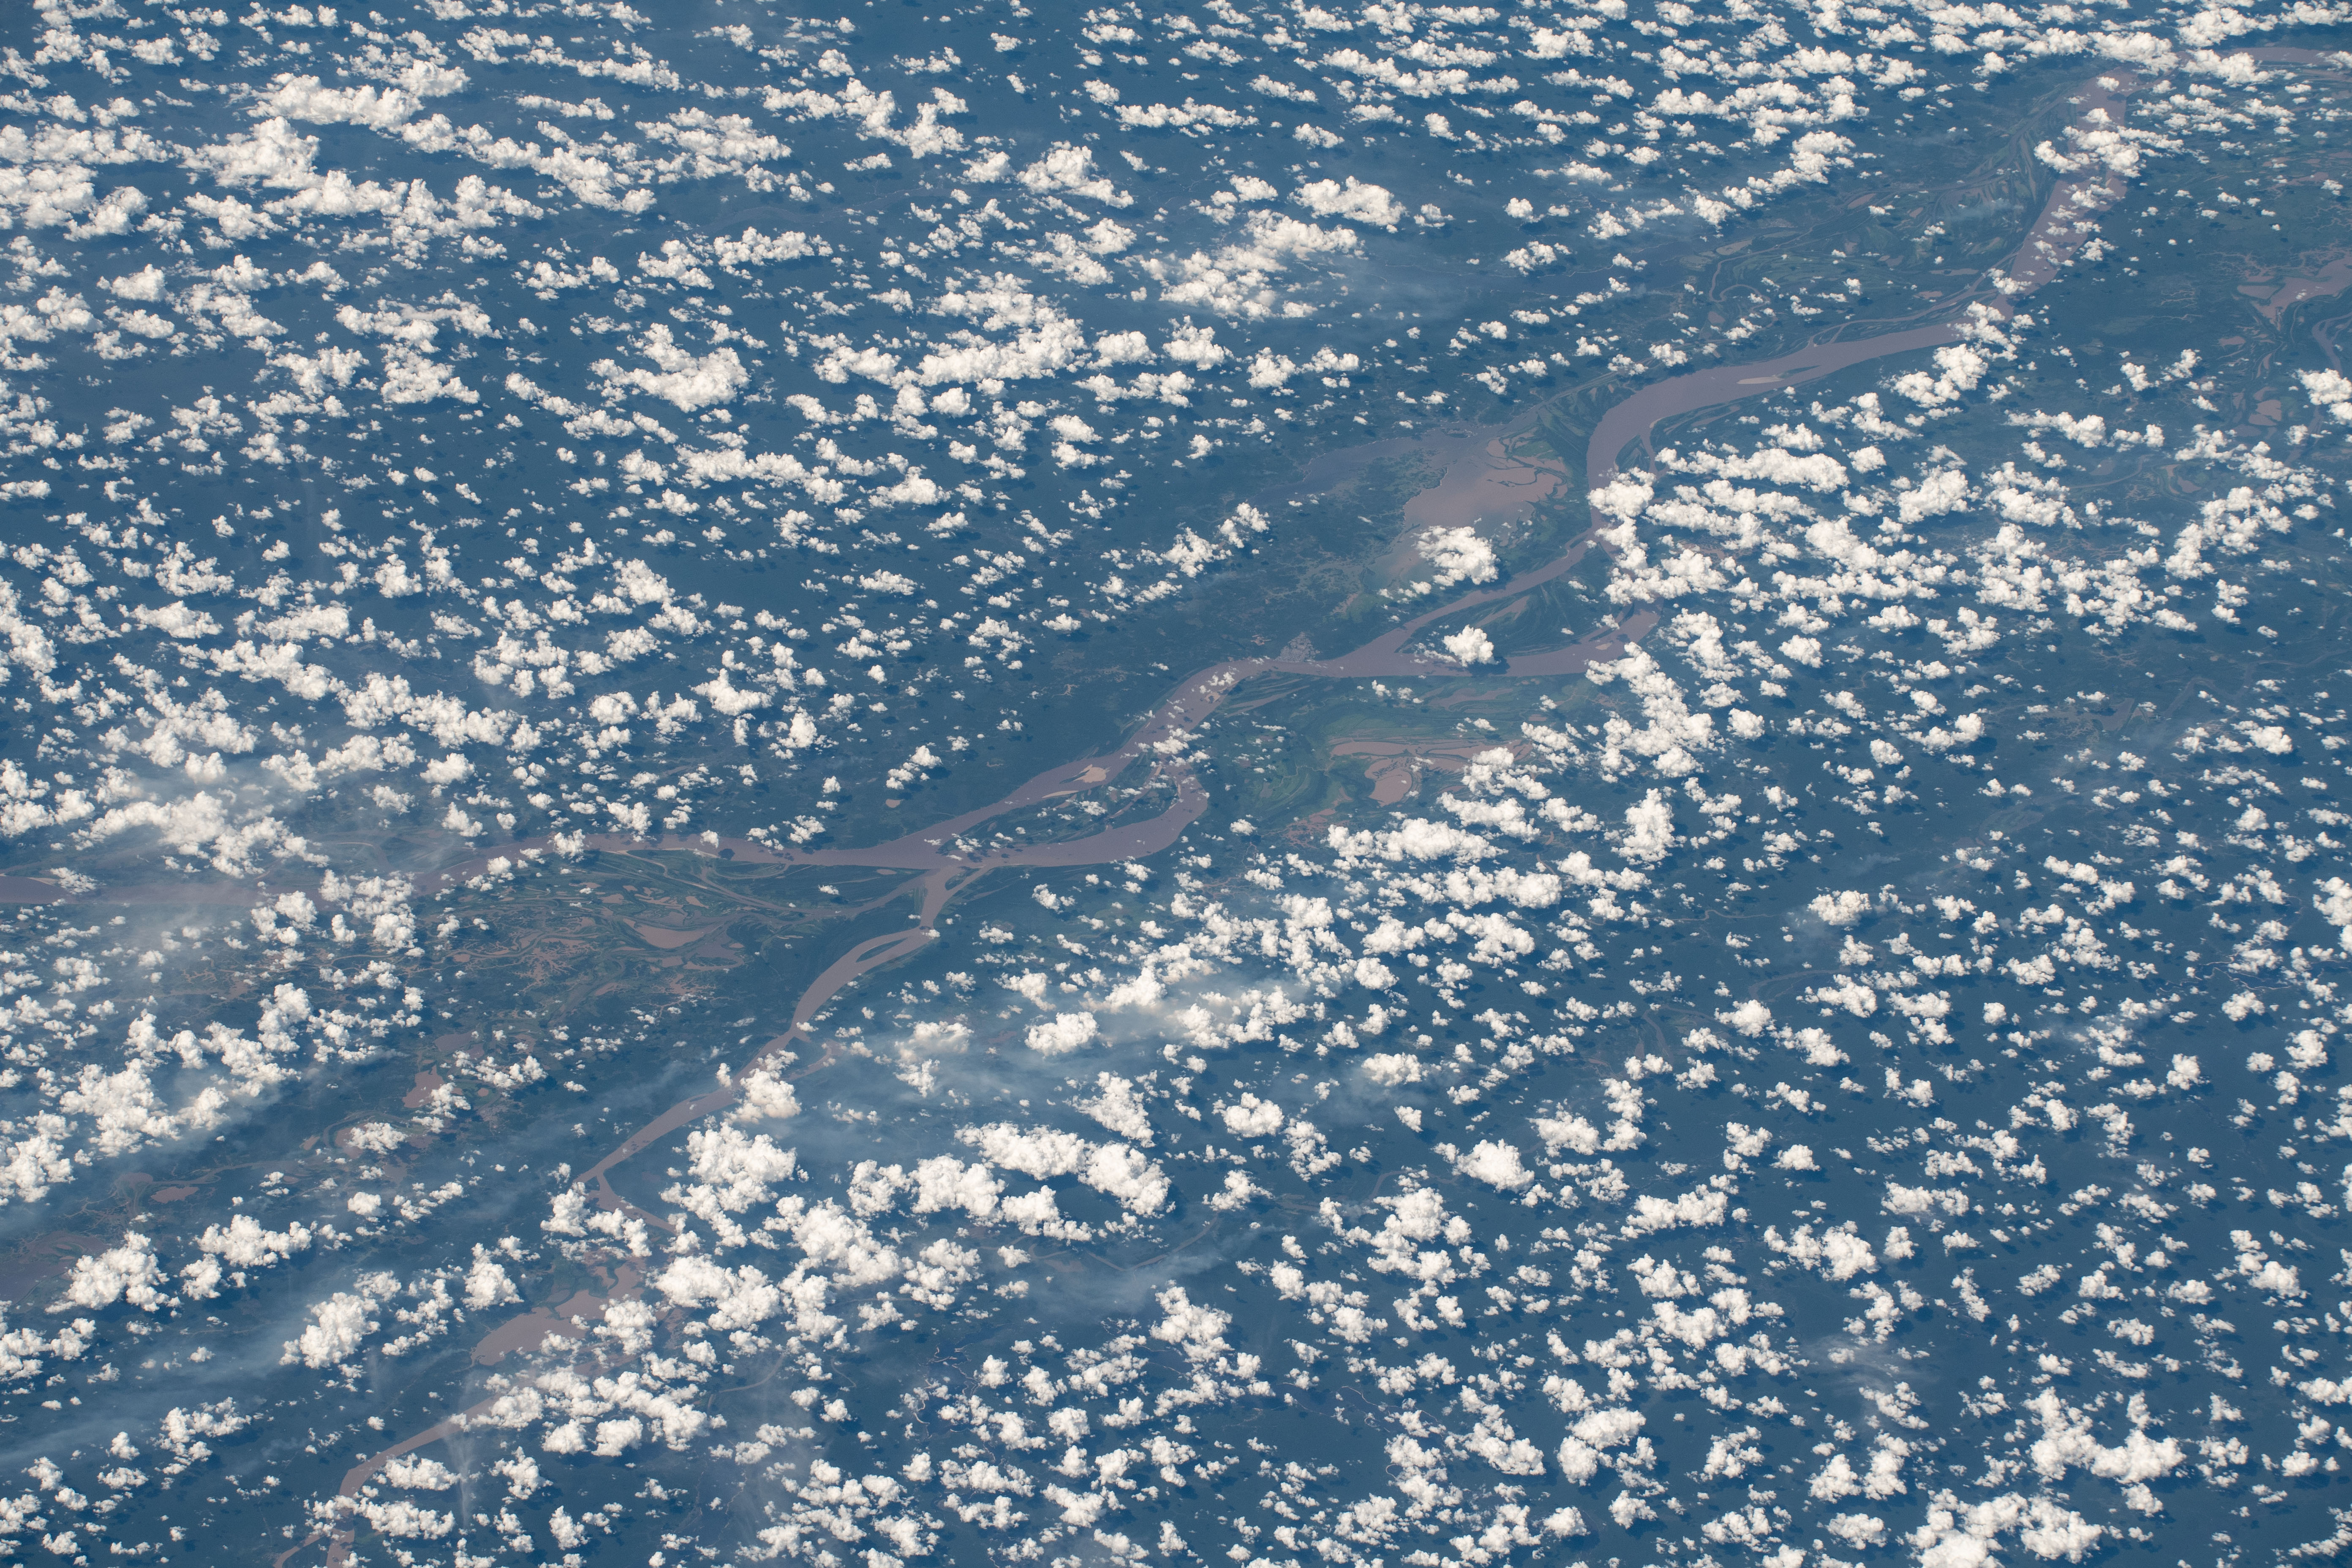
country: BRAZIL
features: AMAZON RIVER, LAGO MIRATUBA
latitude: -3.1
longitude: -58.5
